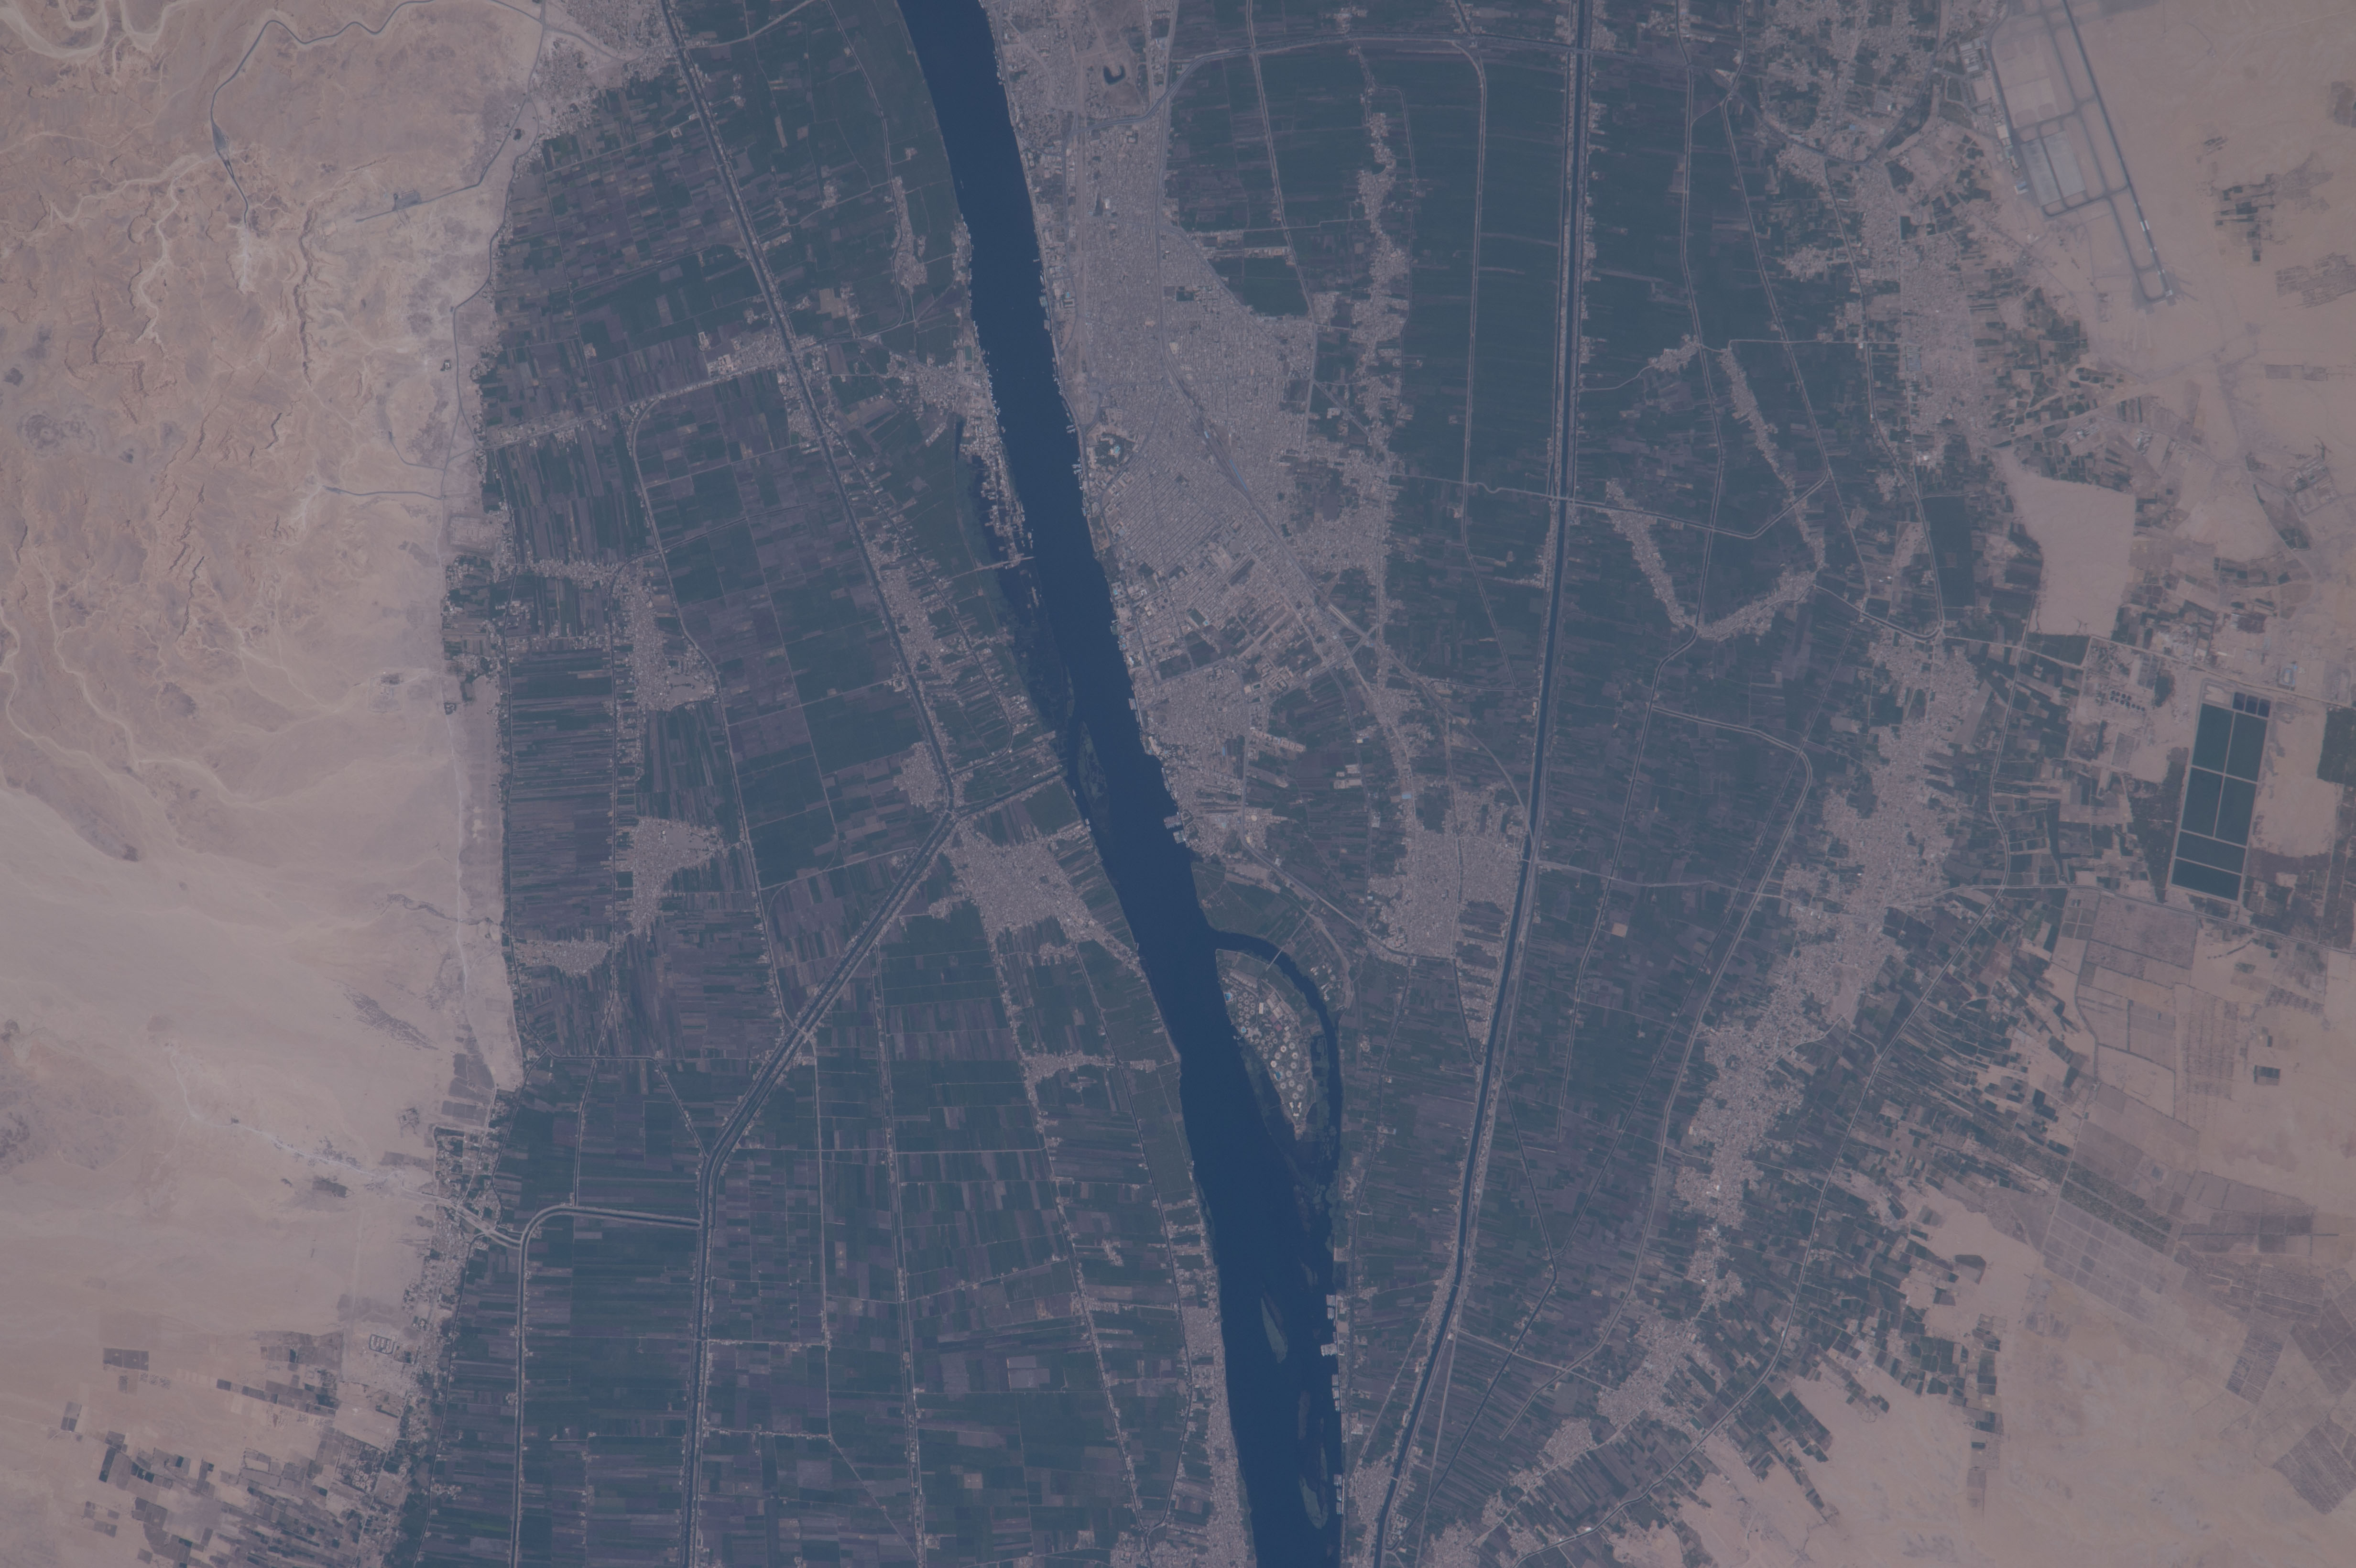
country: EGYPT
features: NILE RIVER, JAZIRAT AL AWAMIYYAH, AL AQALTAH, NAGAA RAML AL AQALTAH, NAGAA AD DURKAT, NAGAA EL-ZANATY, LUXOR
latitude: 25.7
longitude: 32.6
